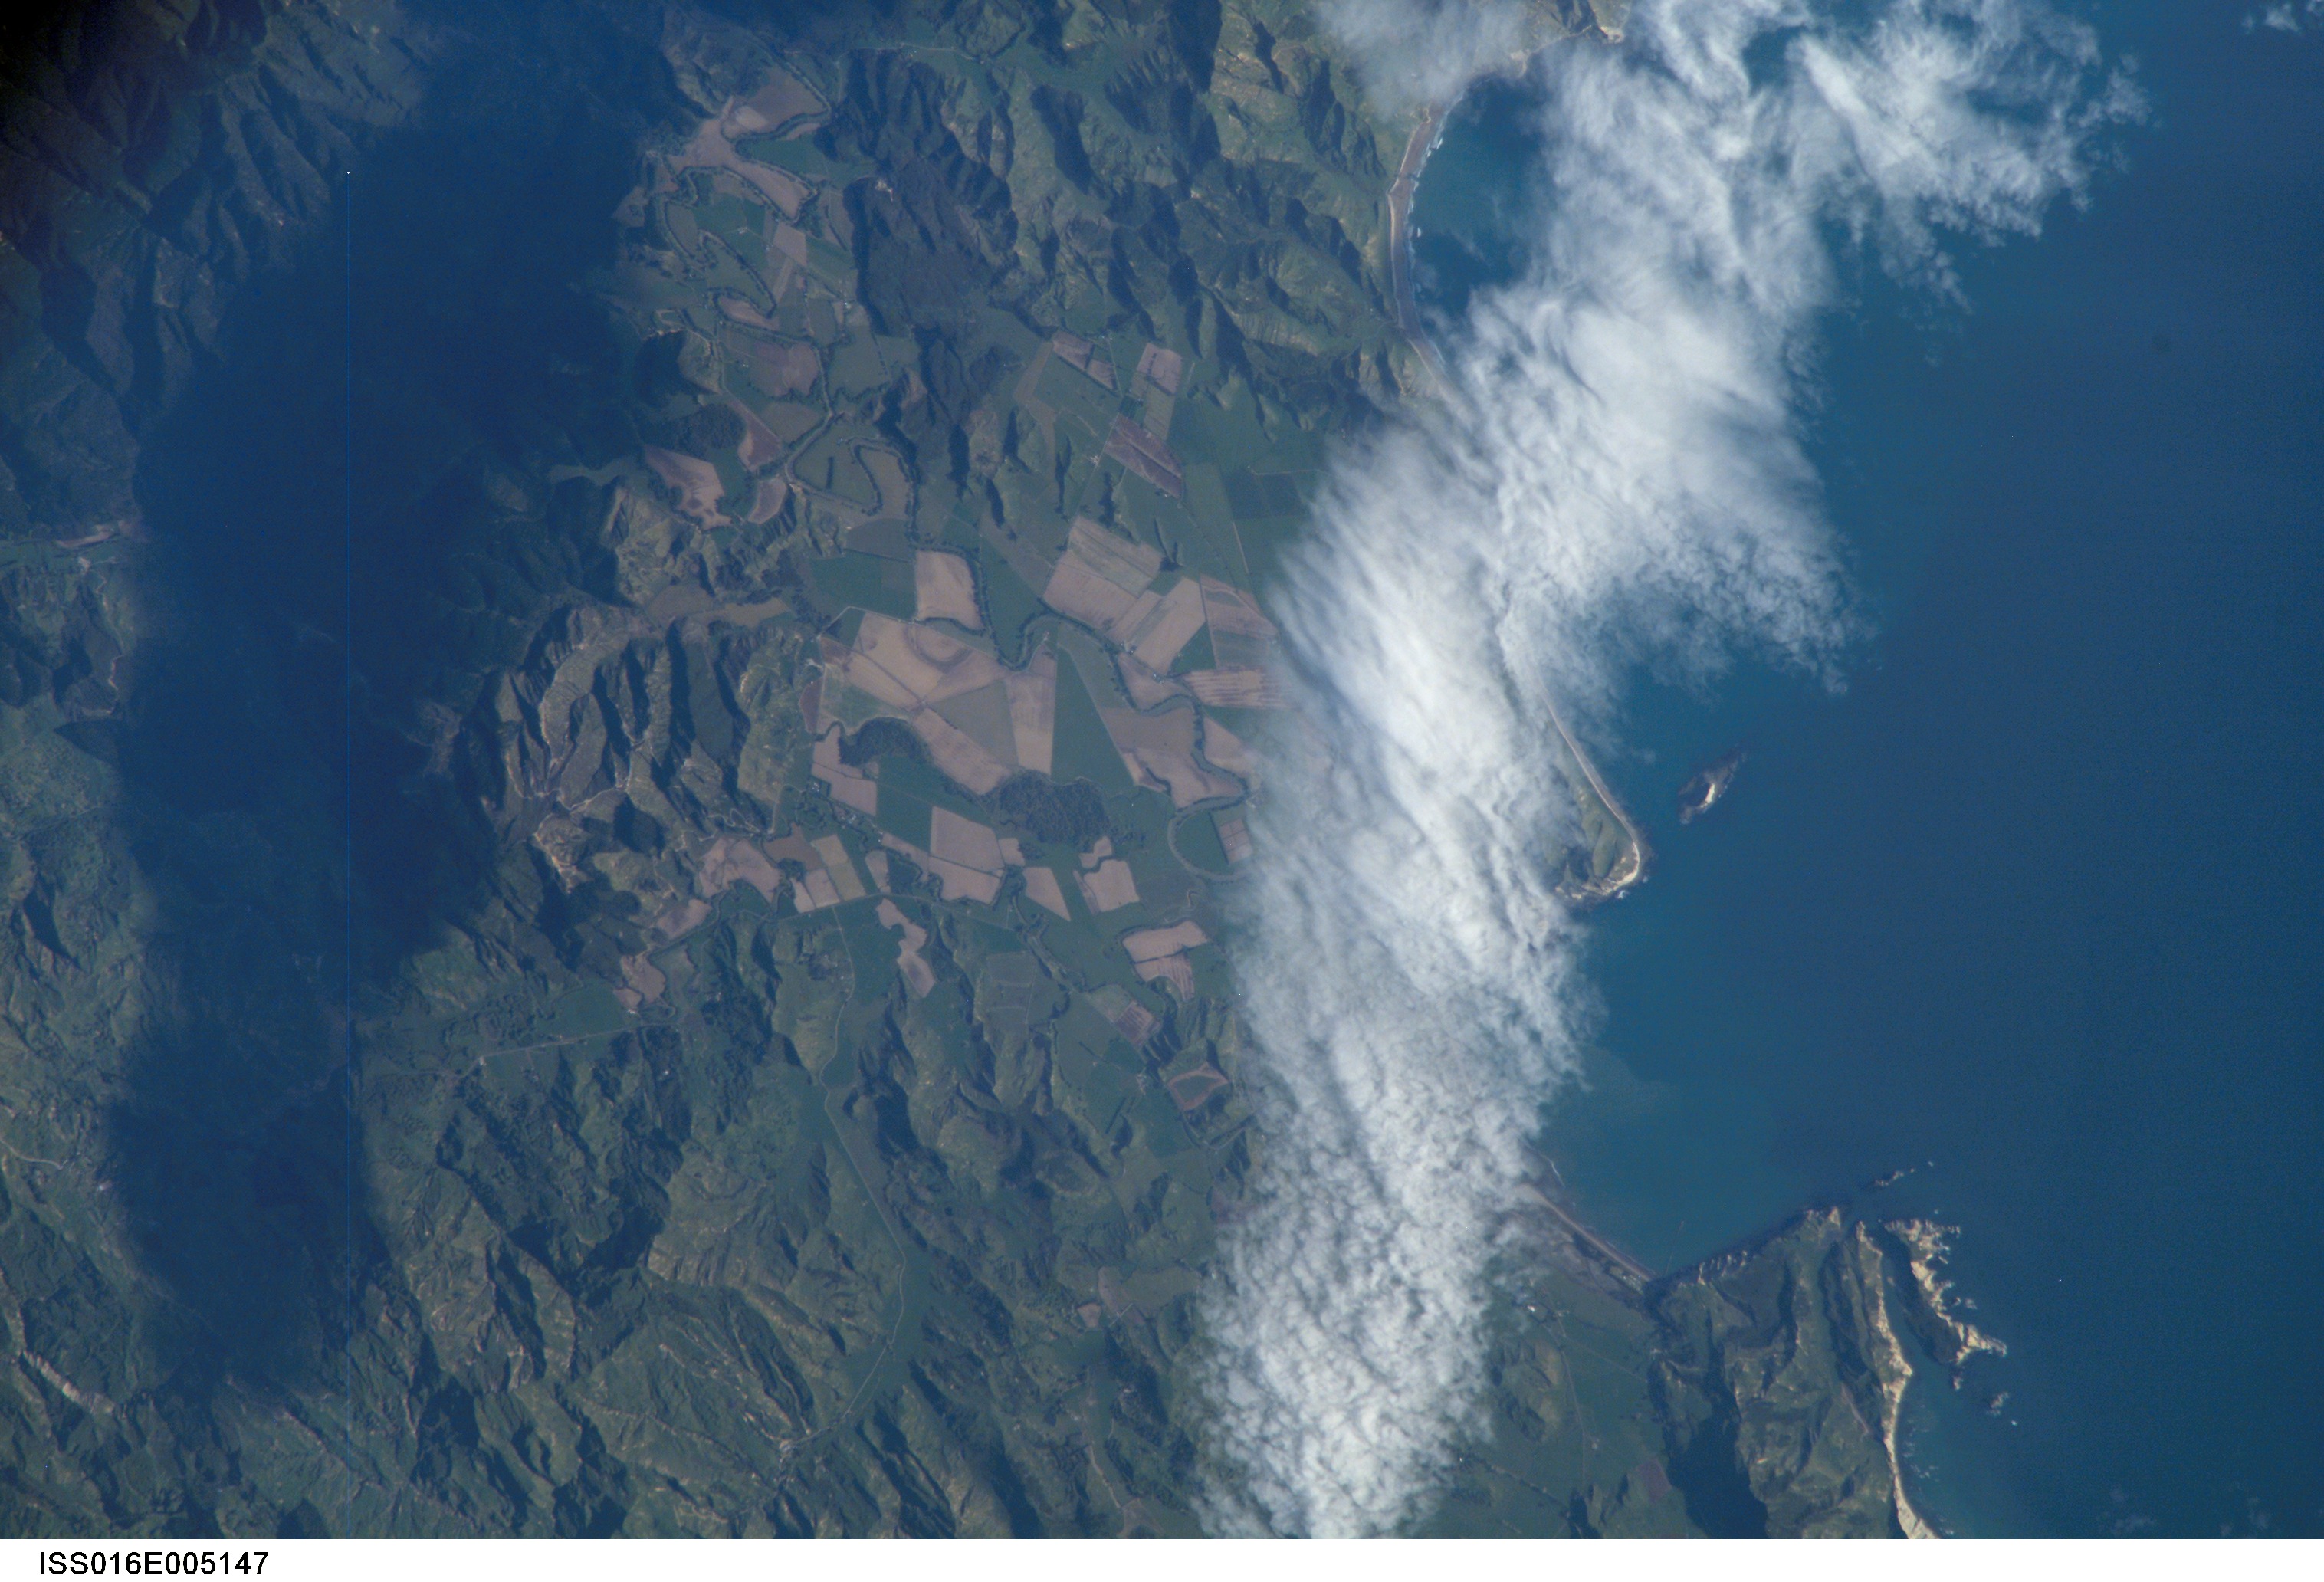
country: NEW ZEALAND-NI
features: TOLAGA BAY, POUREWA ISLAND
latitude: -38.3
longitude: 178.3
